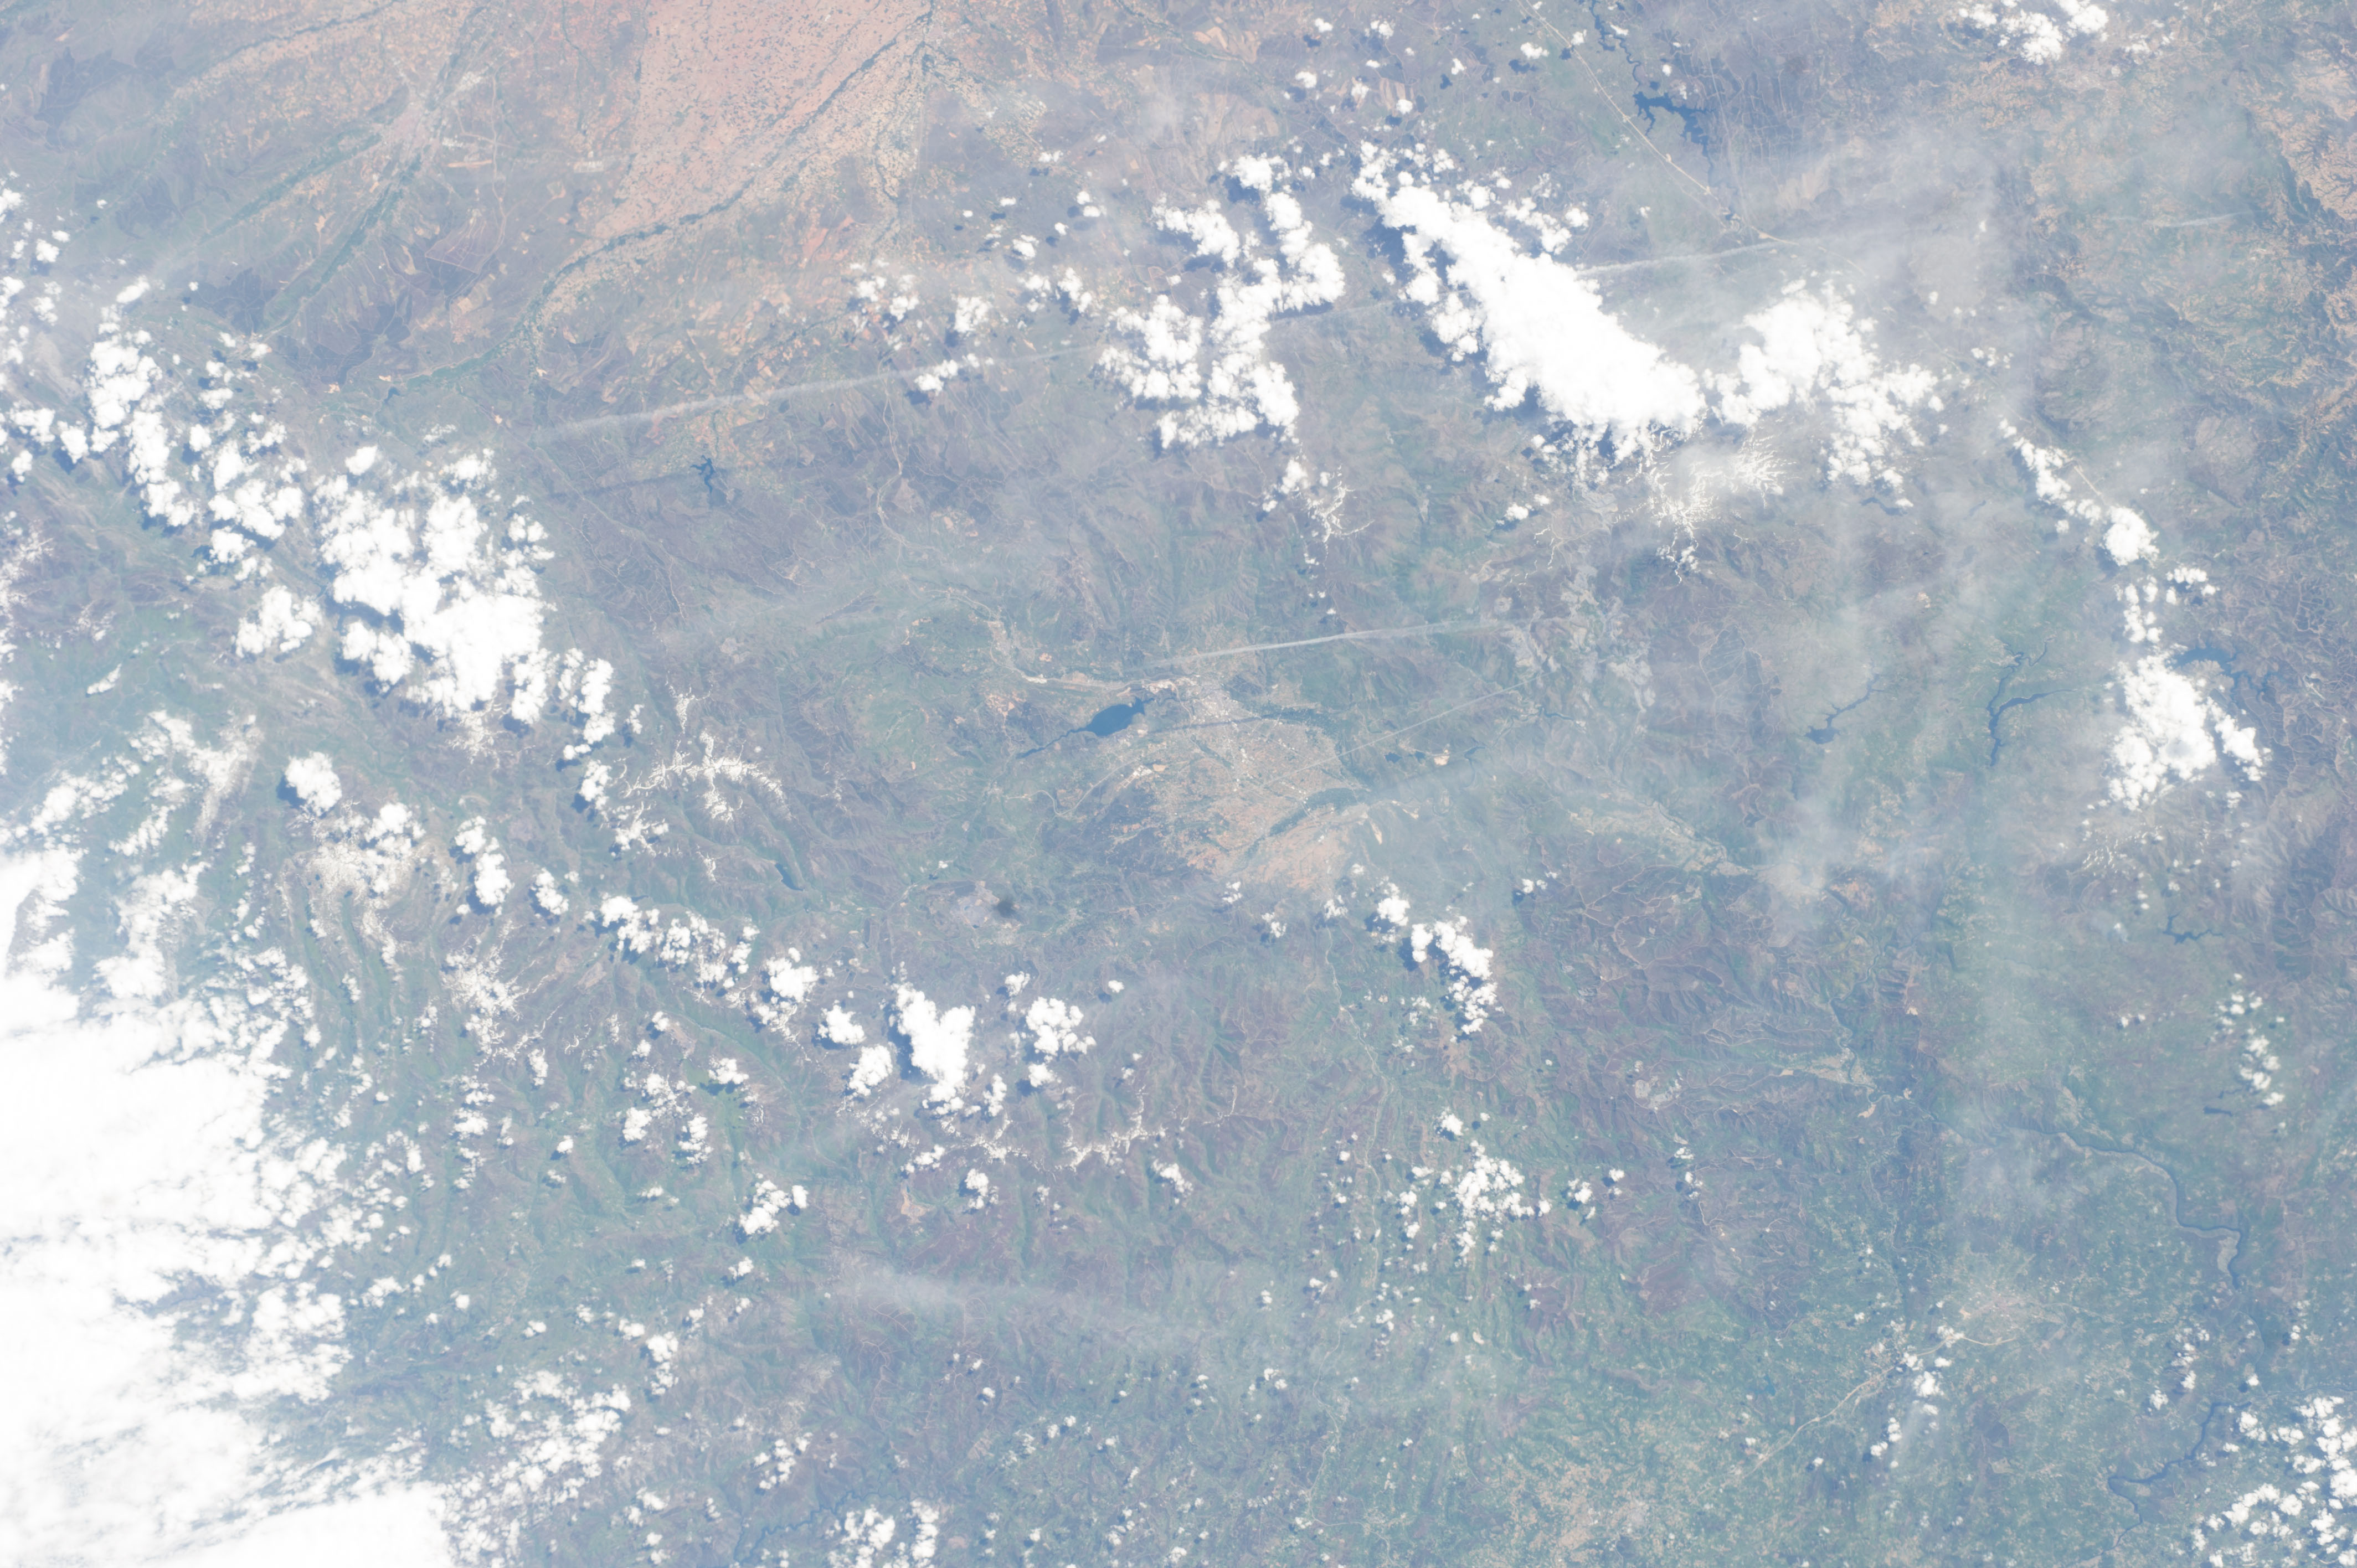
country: SPAIN
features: GOLF CLUB EL BIERZO, BARCELONA RESERVOIR, PONFERRADA CITY
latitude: 42.6
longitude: -6.7
